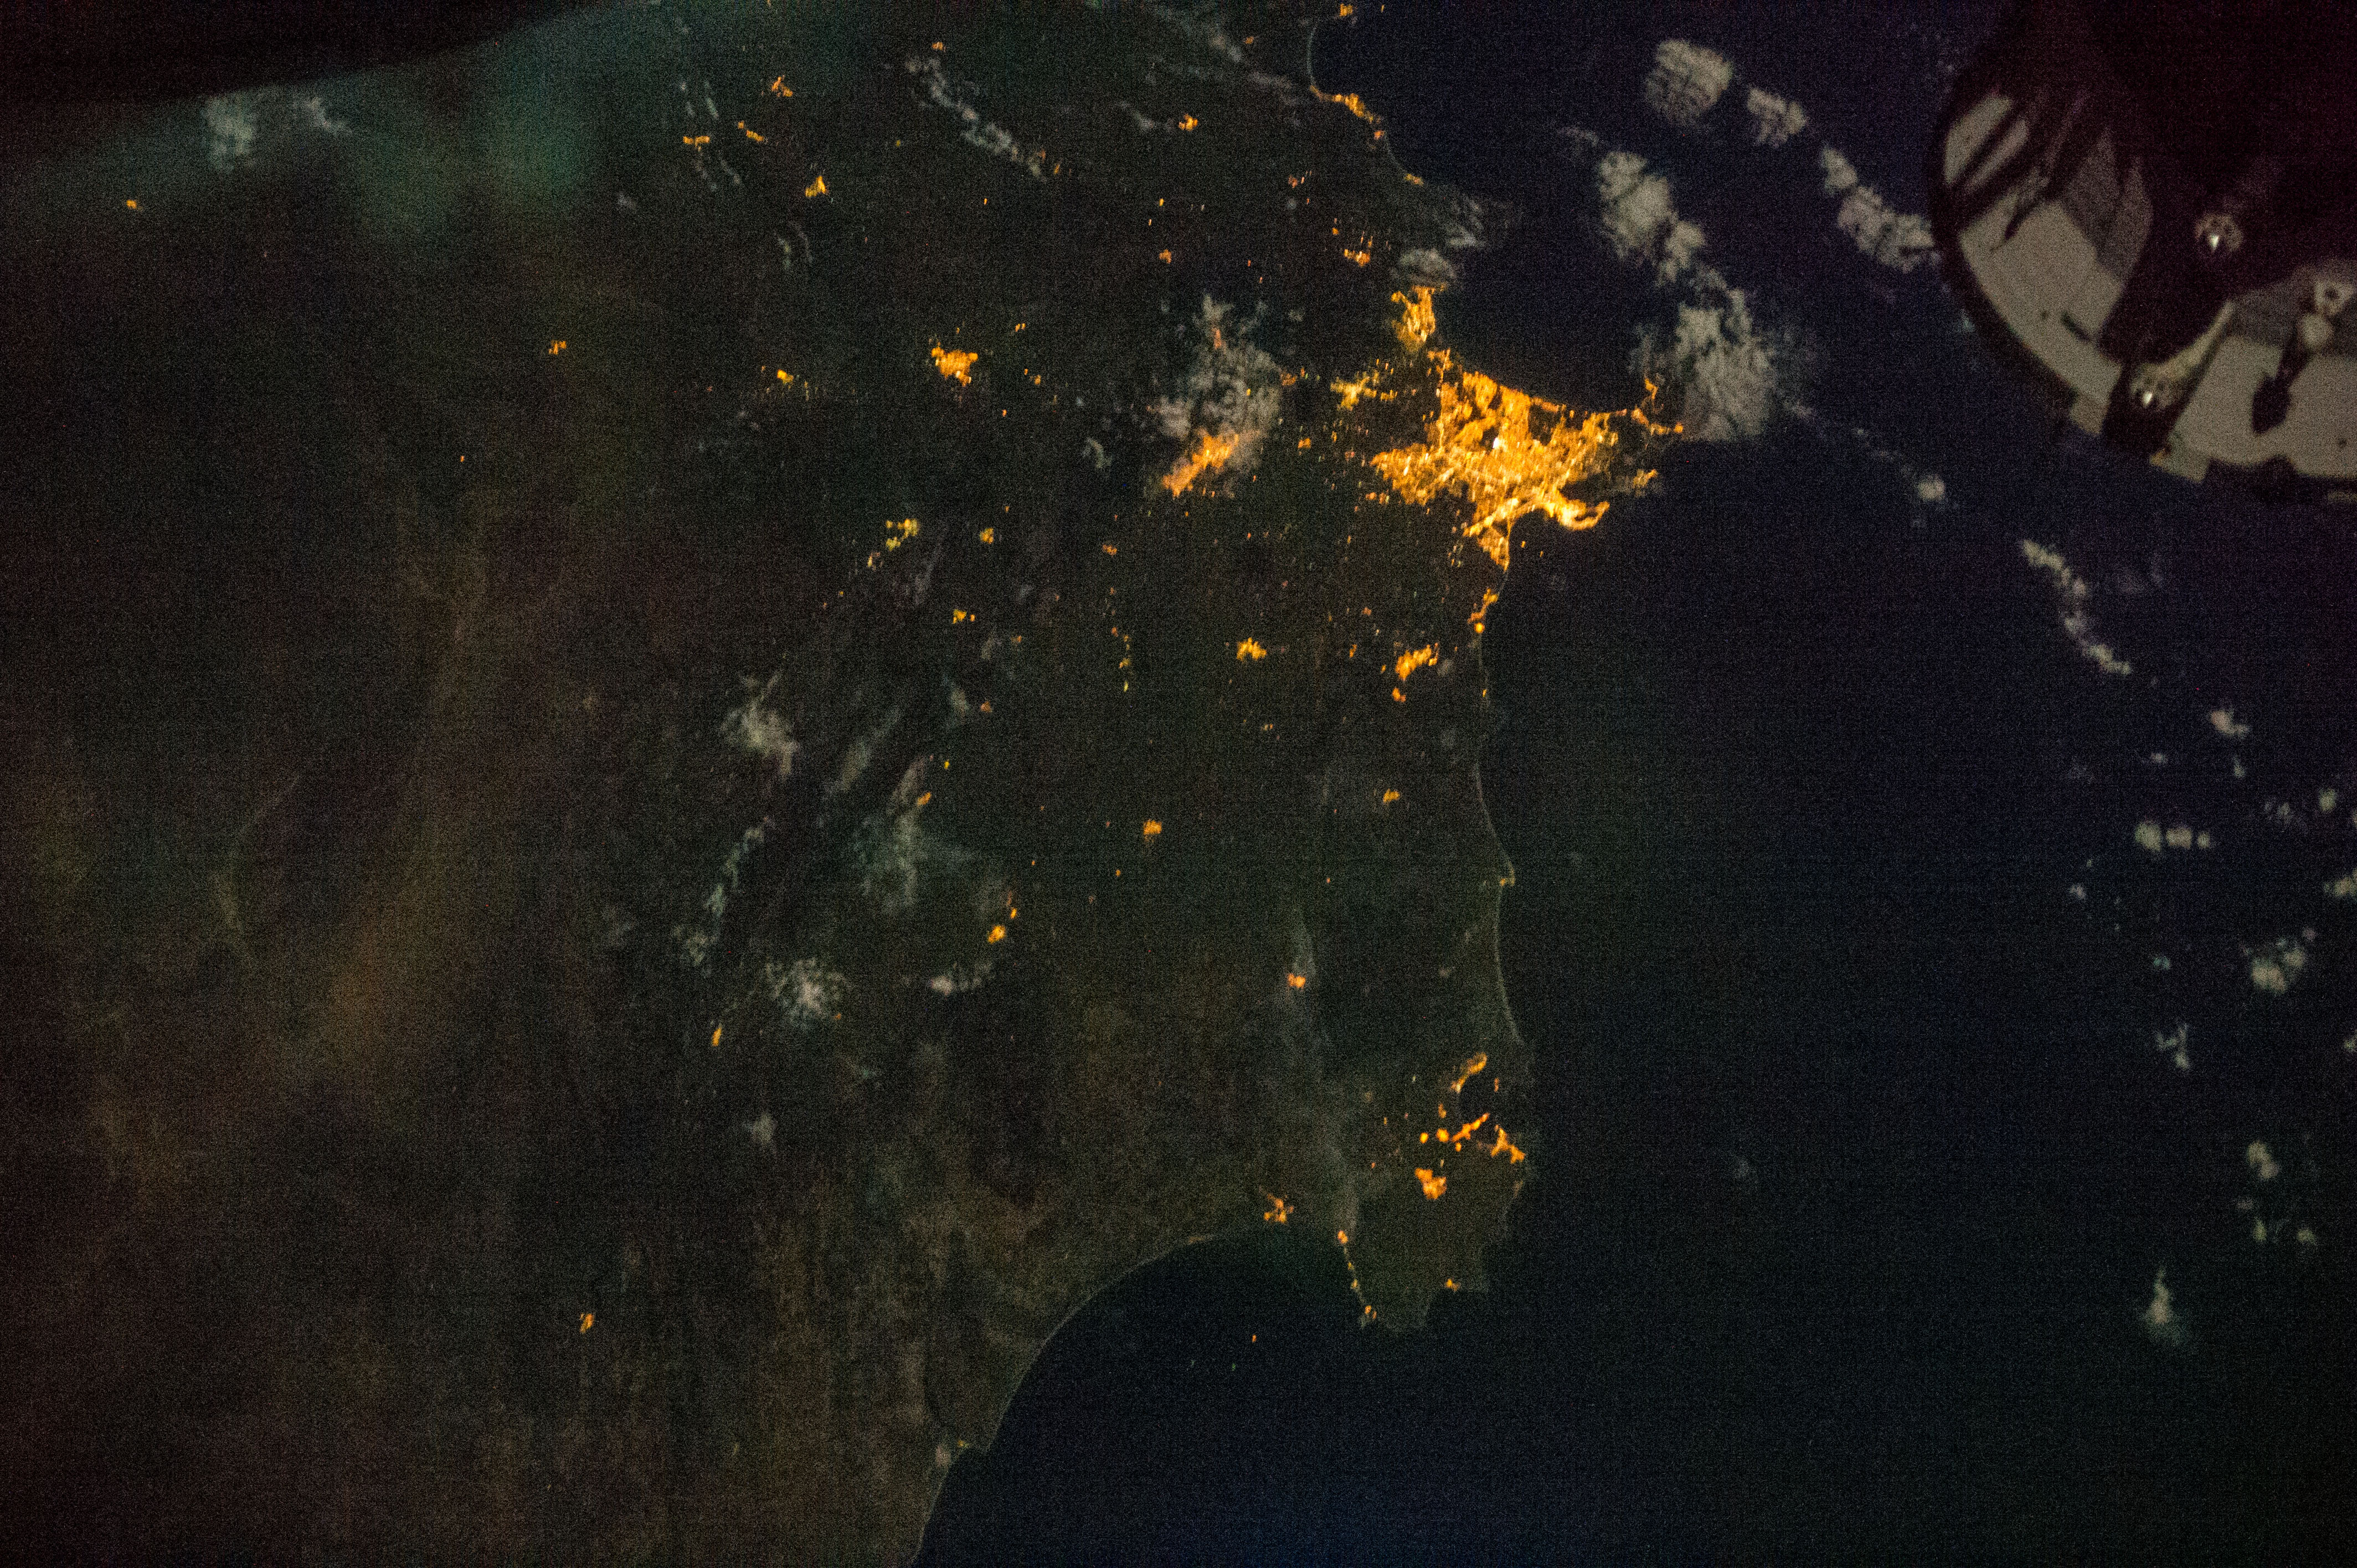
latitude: -33.4
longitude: 18.2
